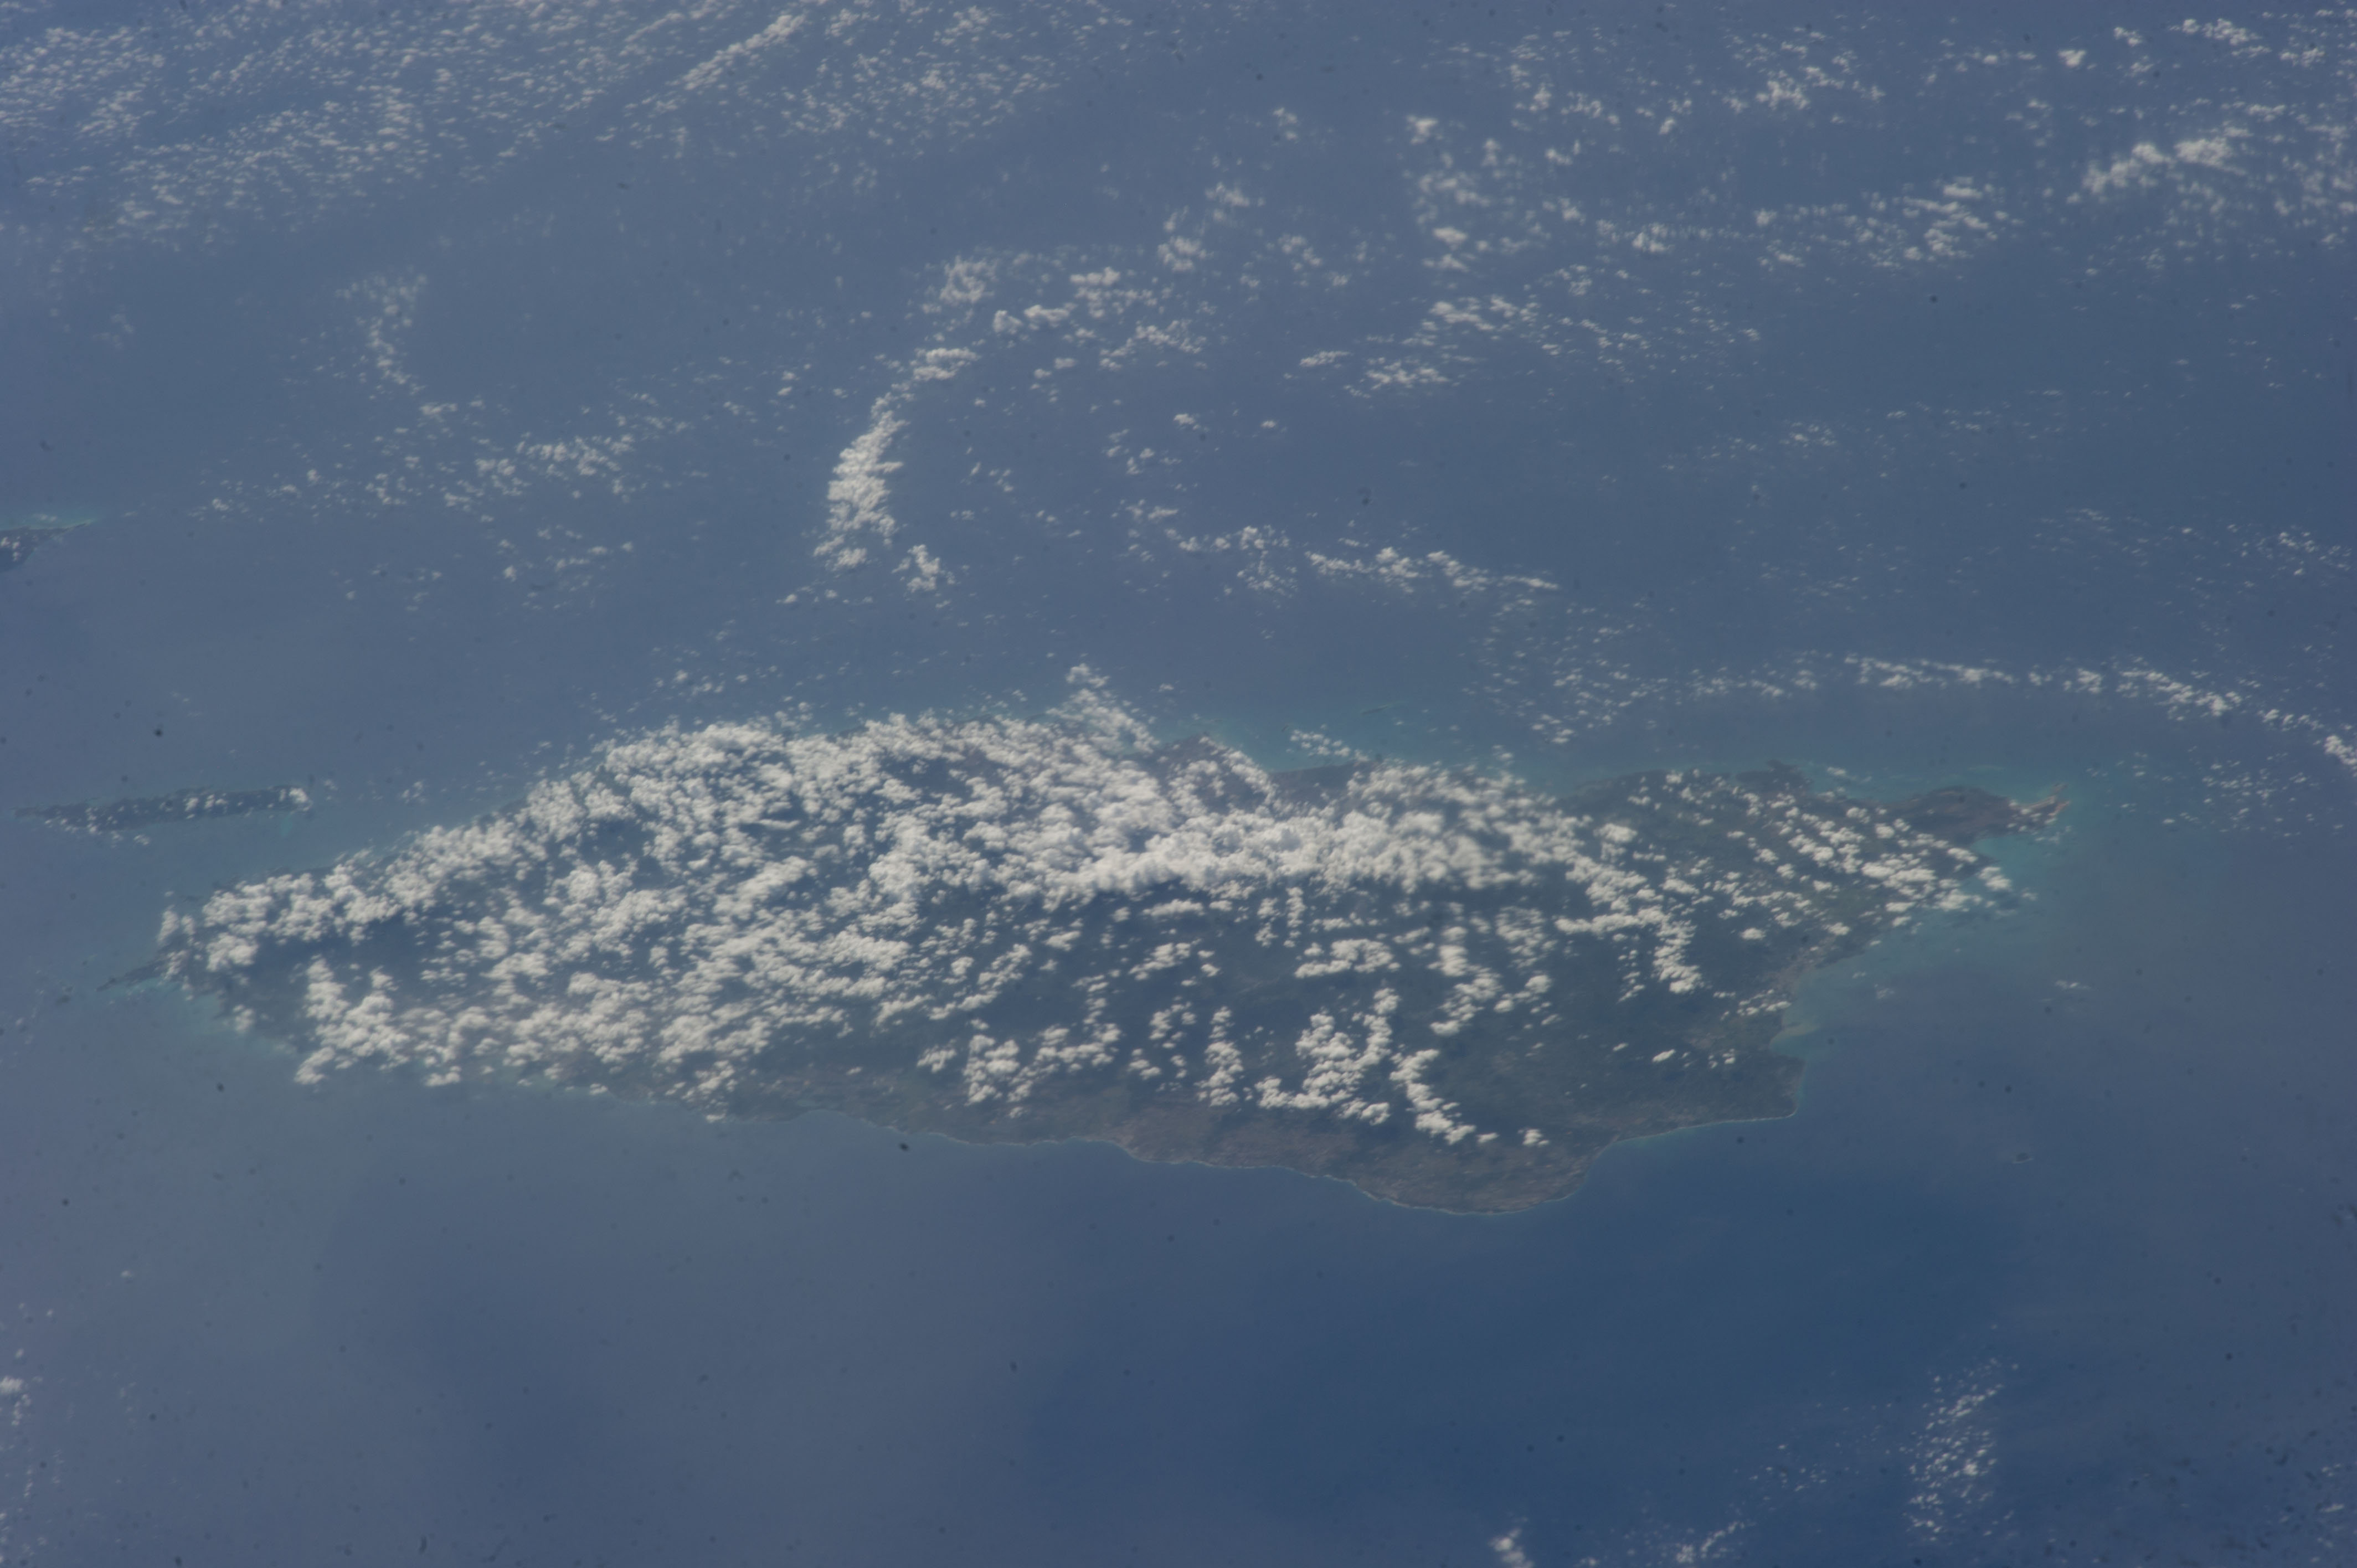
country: PUERTO_RICO
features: PUERTO RICO ISLAND, SAN JUAN, VIEQUES ISLAND, CARIBBEAN SEA
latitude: 18.0
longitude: -66.4
